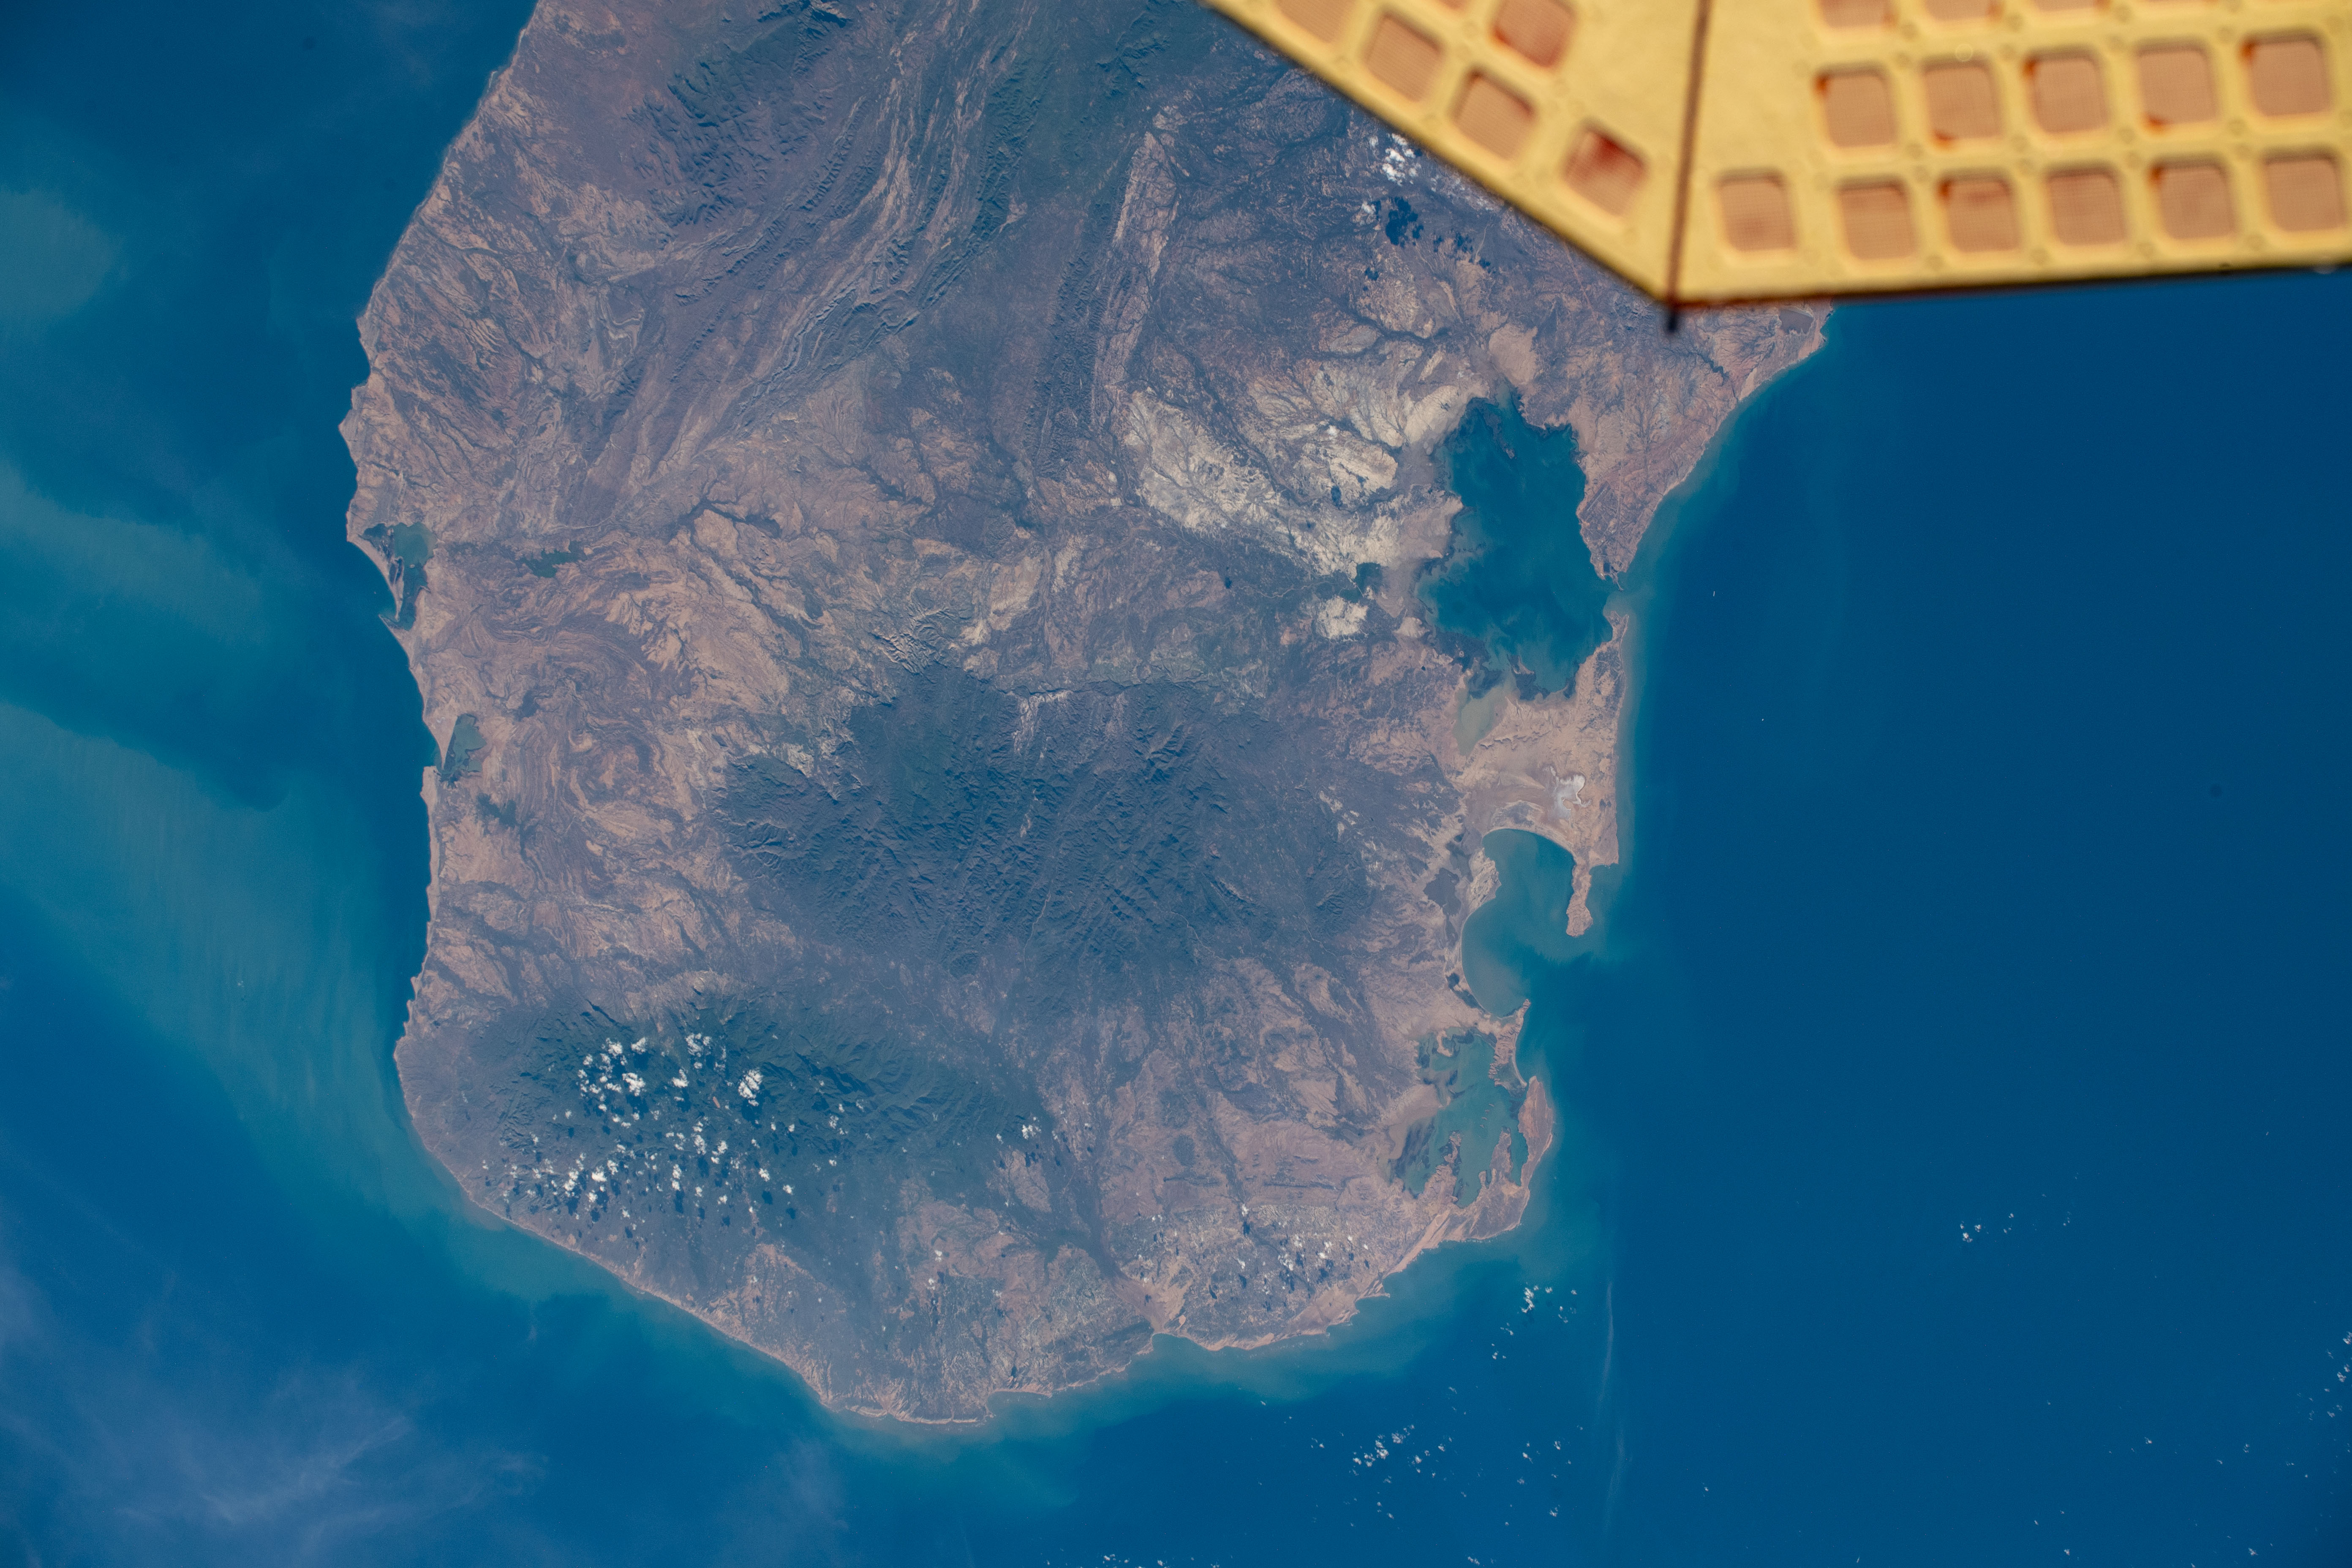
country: COLOMBIA
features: GULF OF VENEZUELA, MACUIRA NATIONAL PARK
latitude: 12.2
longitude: -71.7
